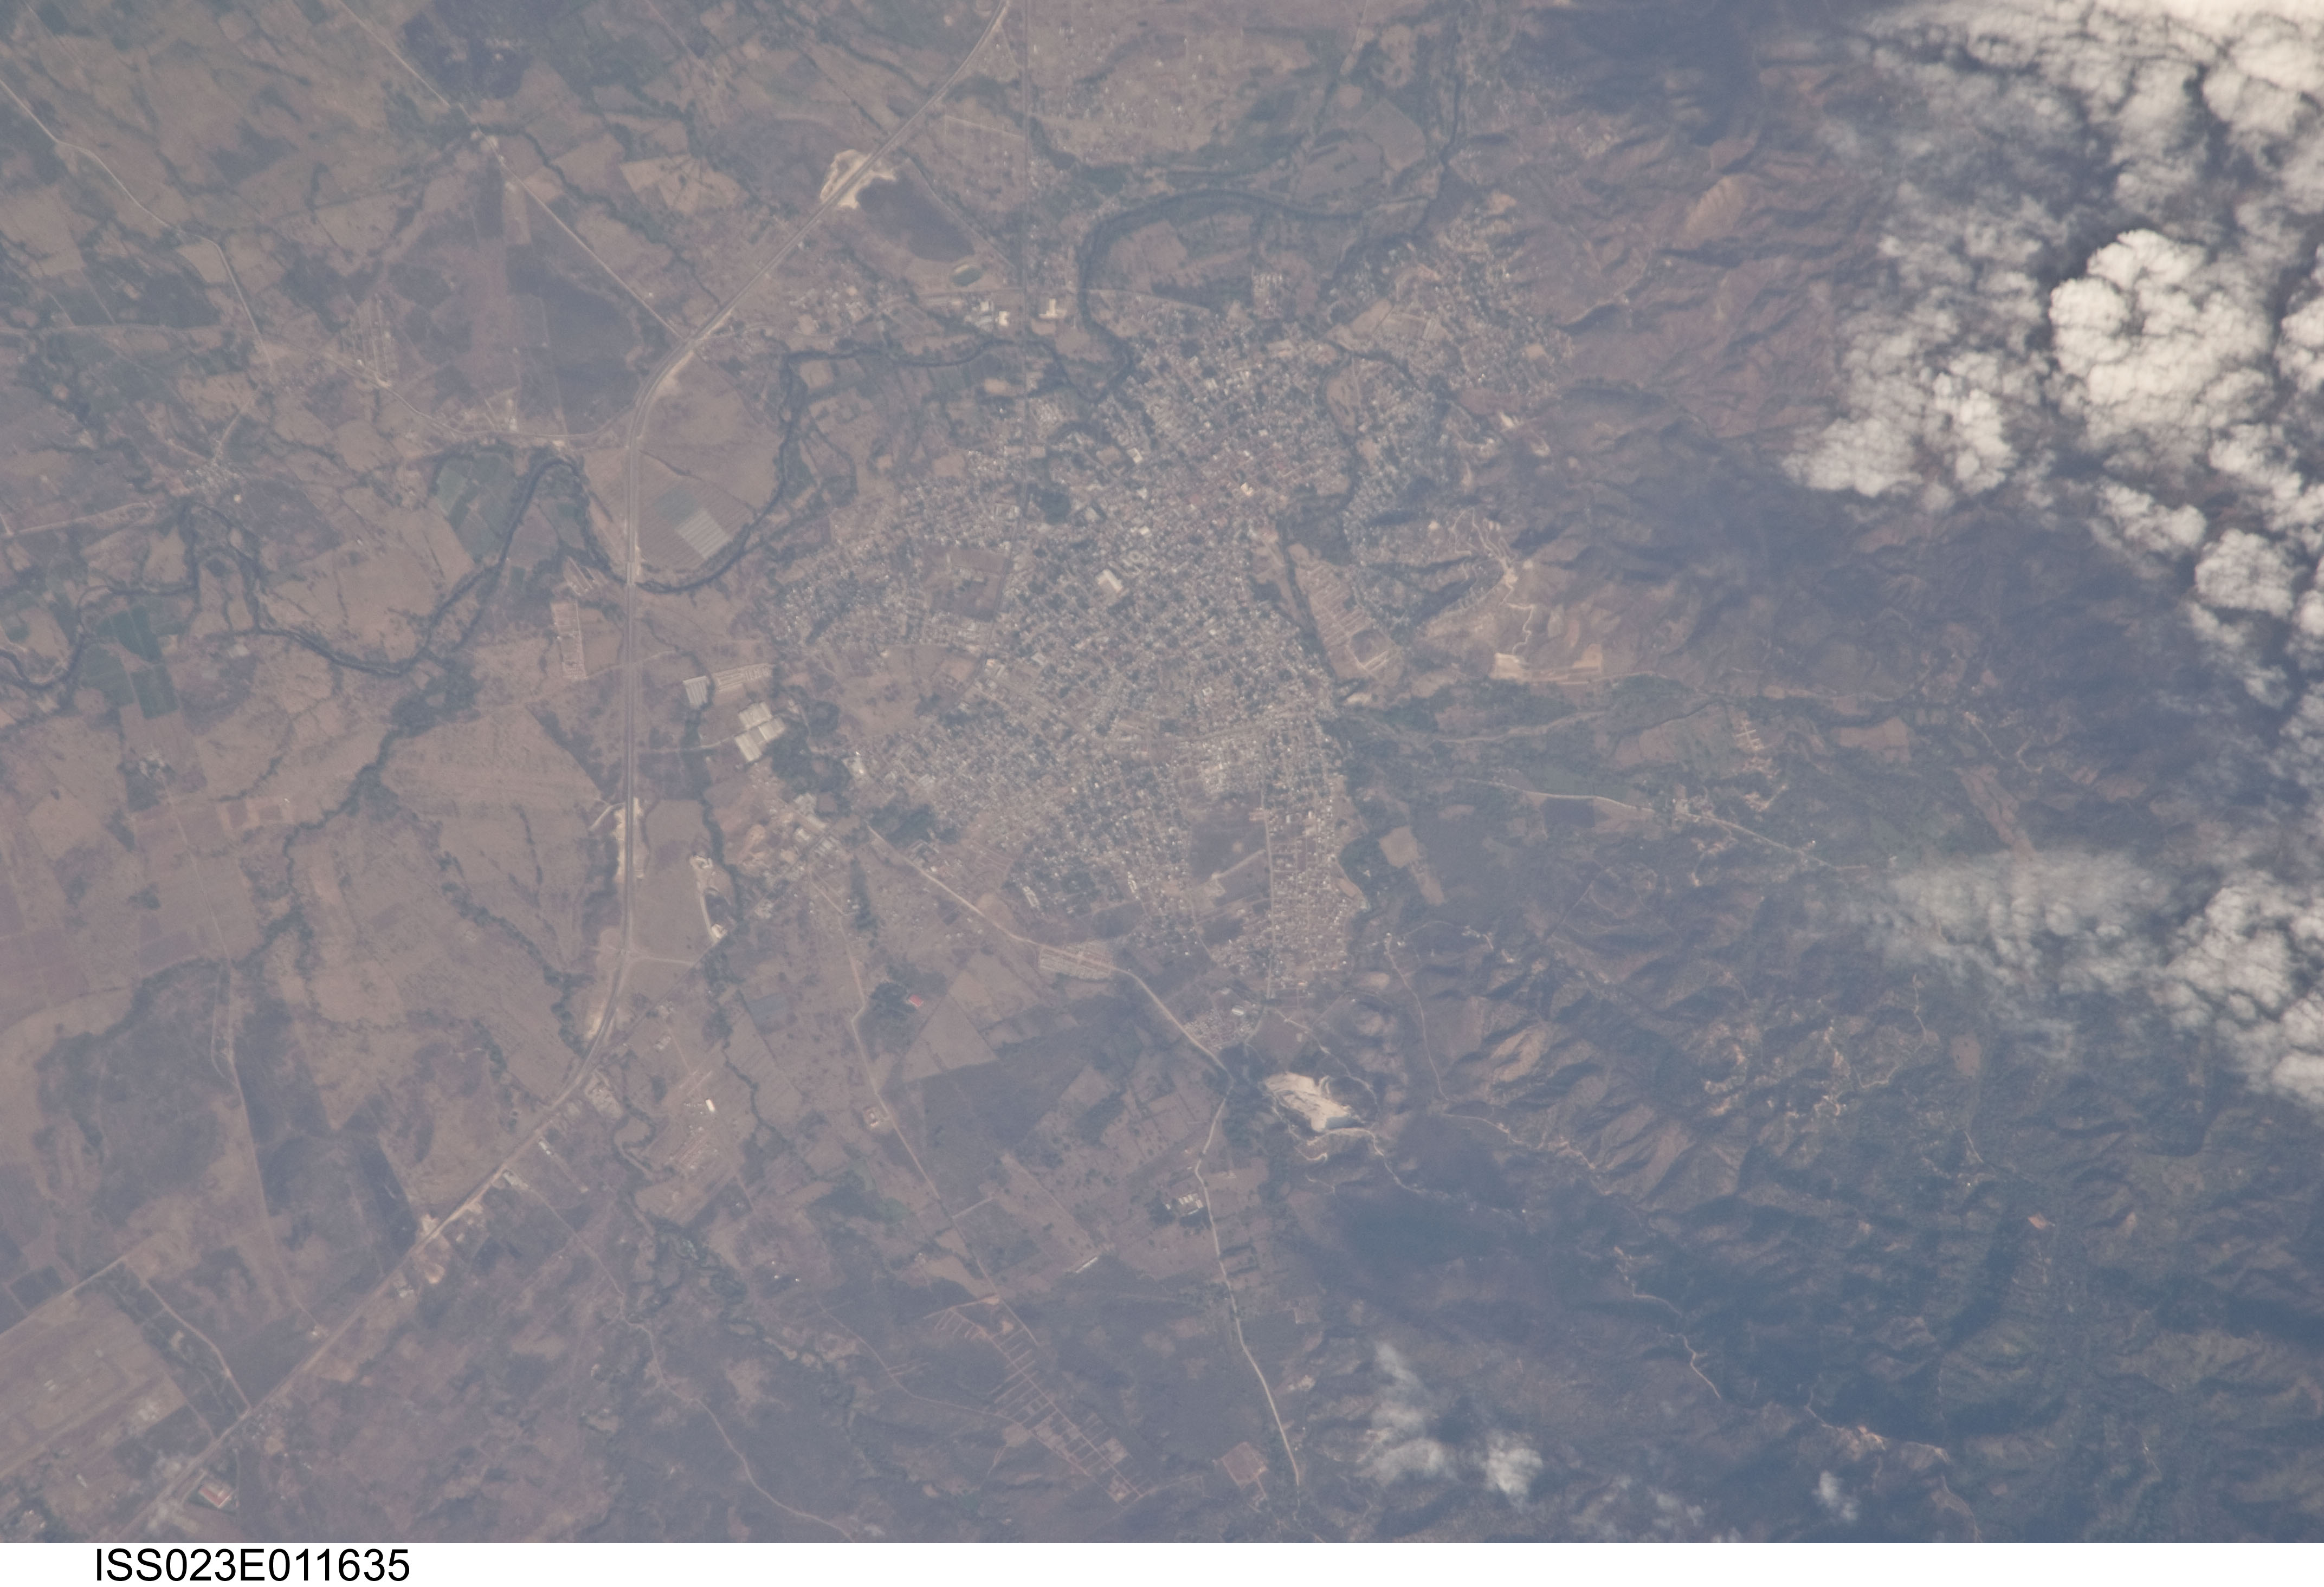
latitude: 14.4
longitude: -87.6
